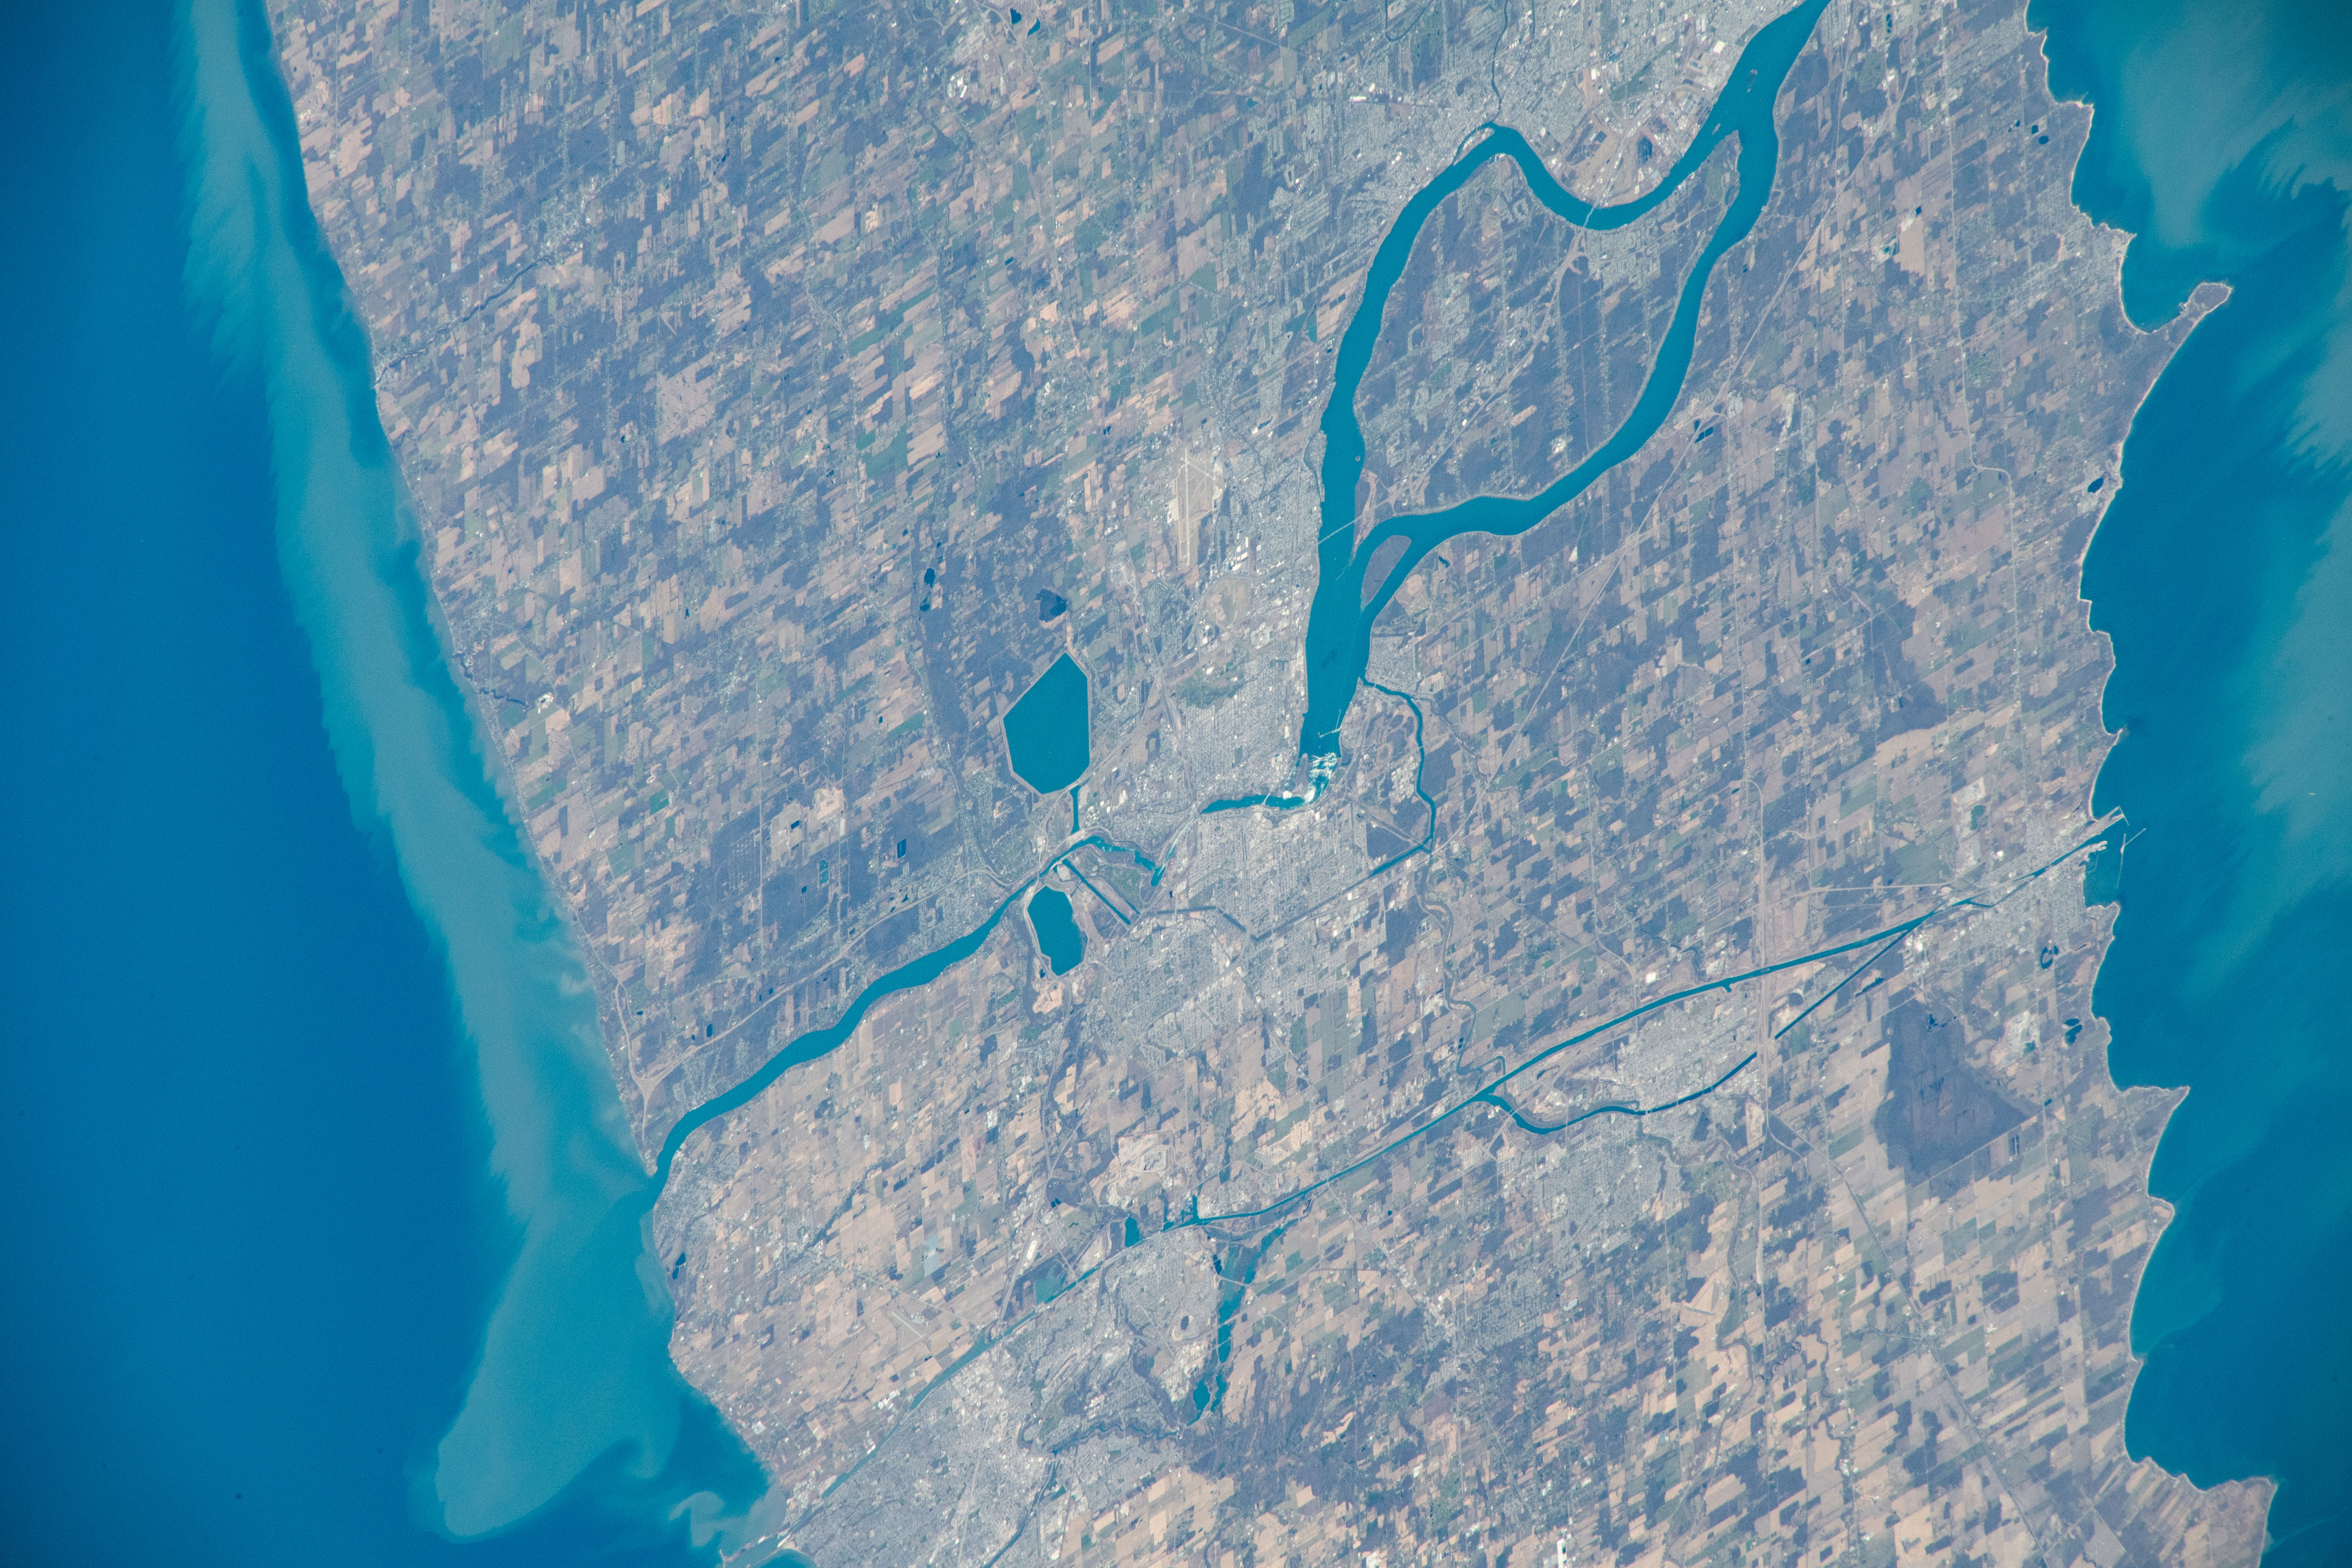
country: USA-NEW YORK
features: TONAWANDA, GRAND ISLAND, NIGARA FALLS
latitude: 43.1
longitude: -79.0
